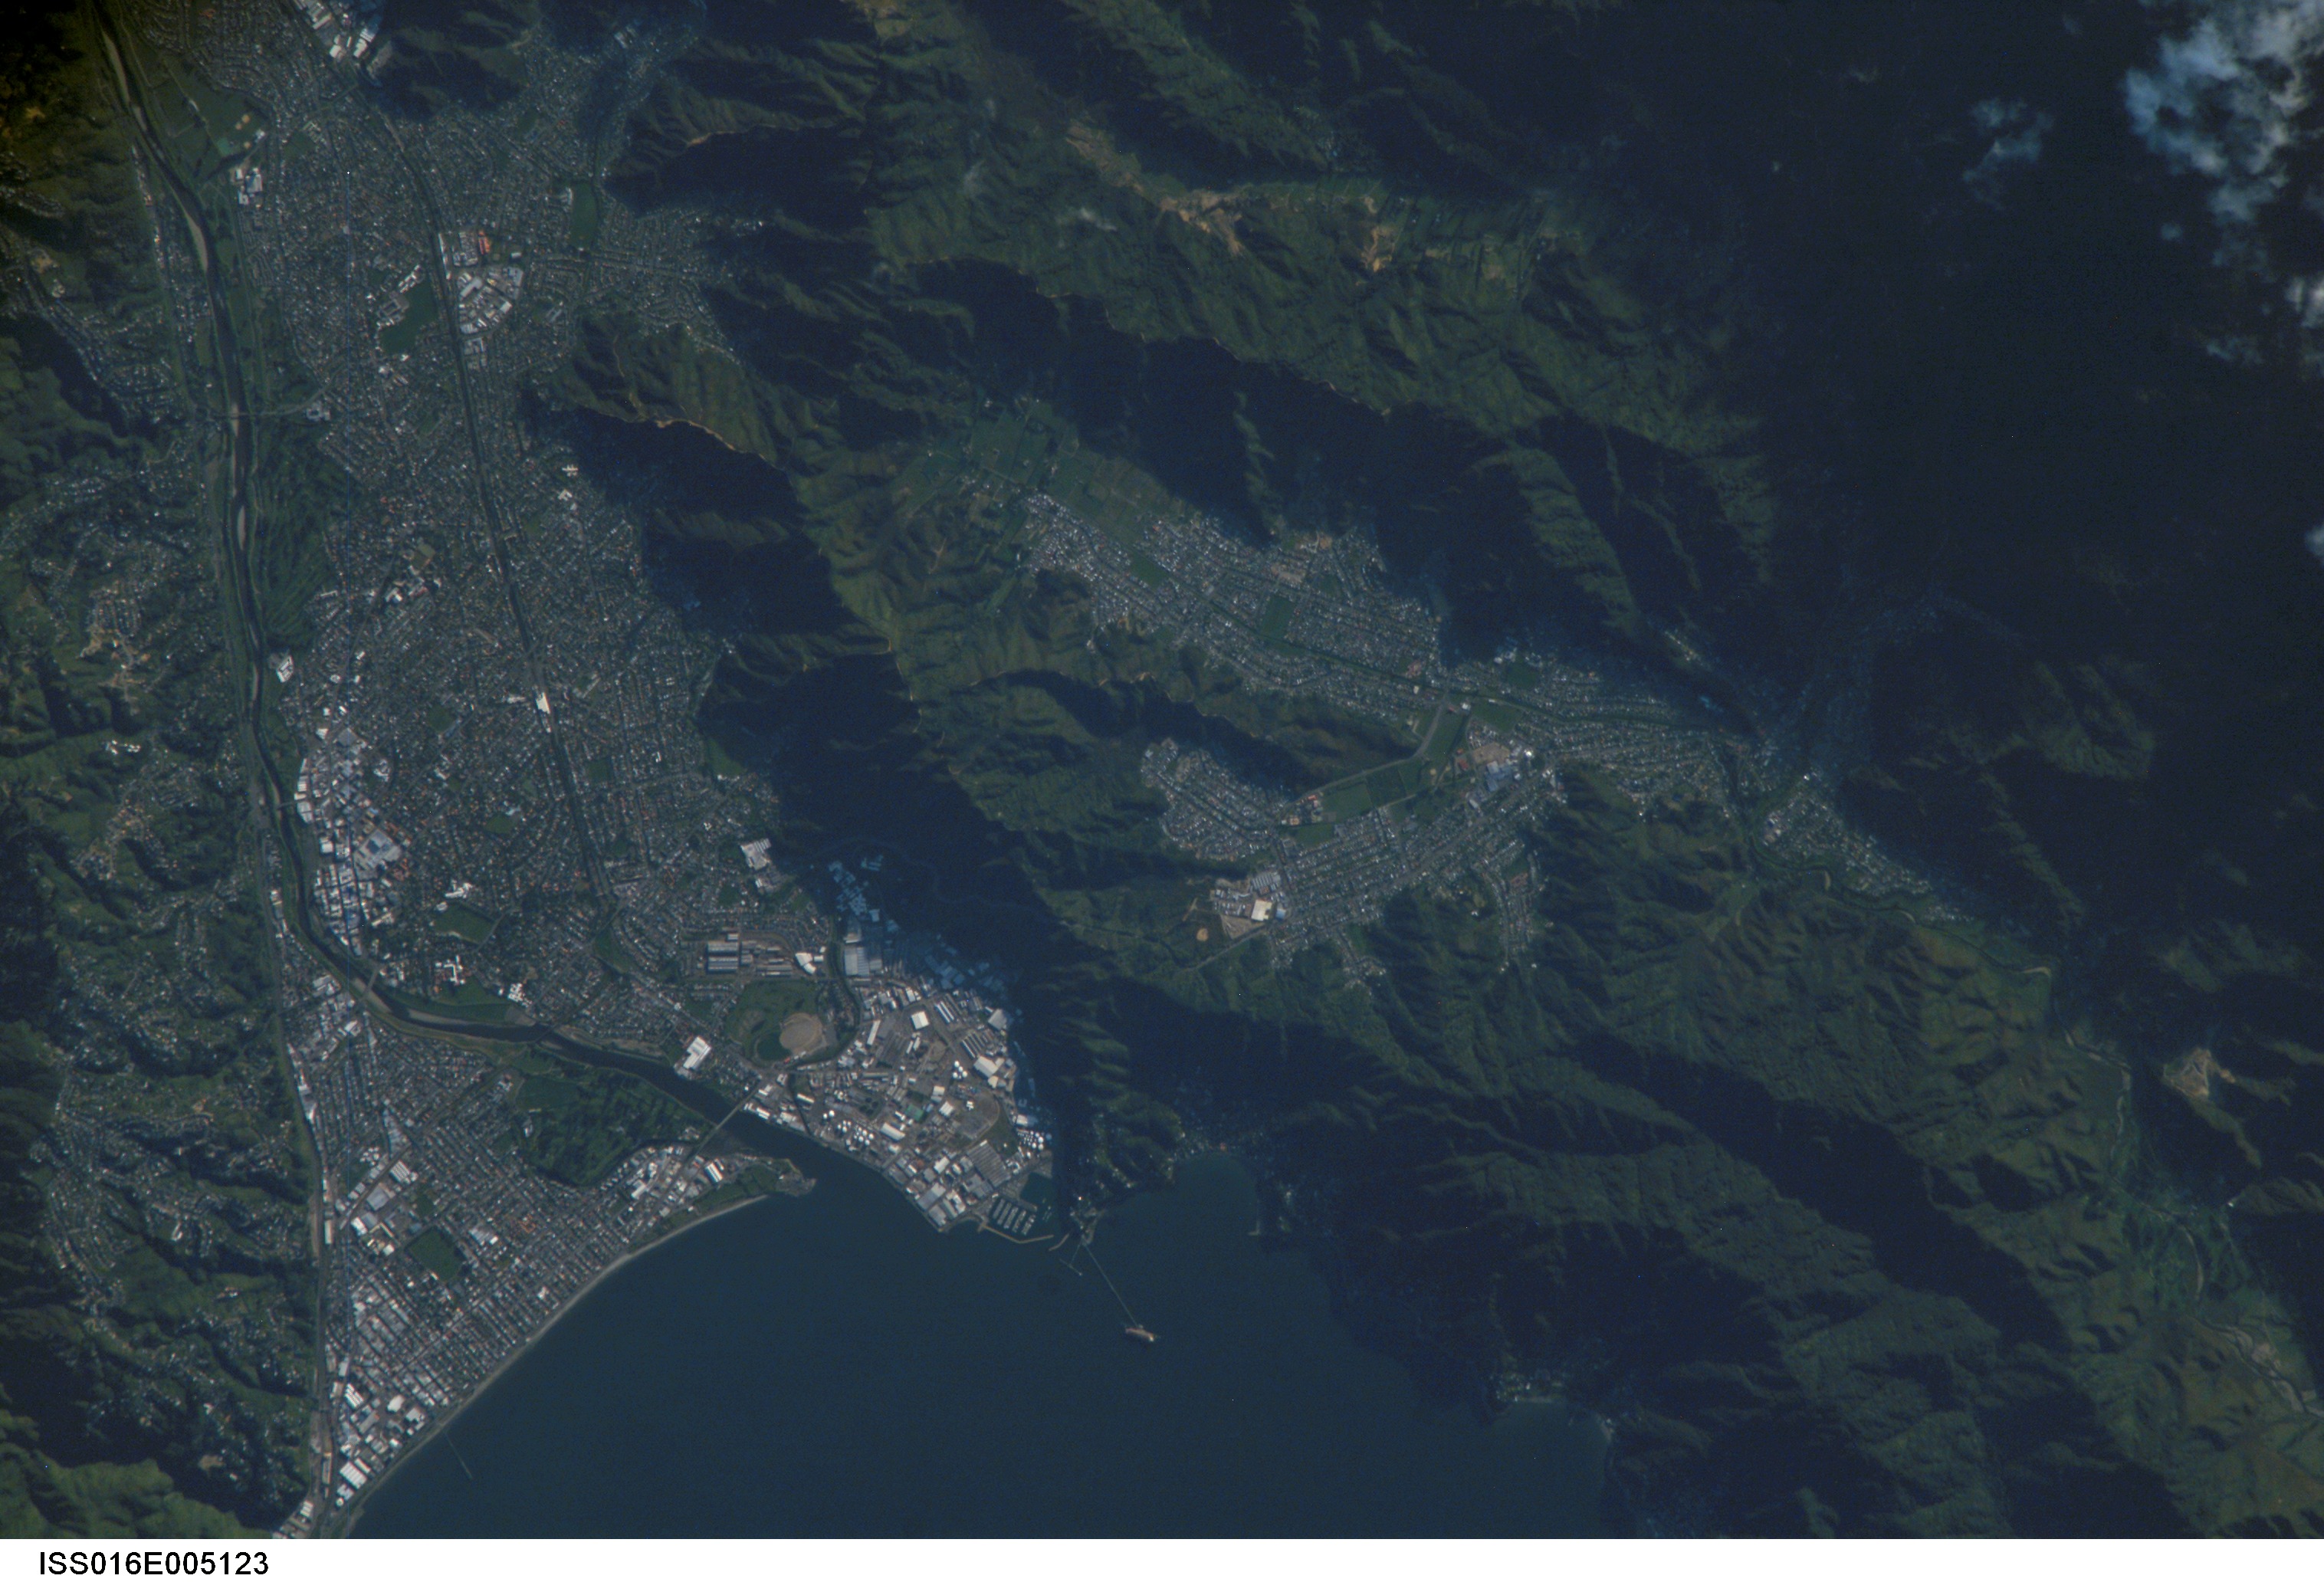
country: NEW ZEALAND-NI
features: LOWER HUTT, WAINUIOMATA
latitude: -41.2
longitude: 174.9
